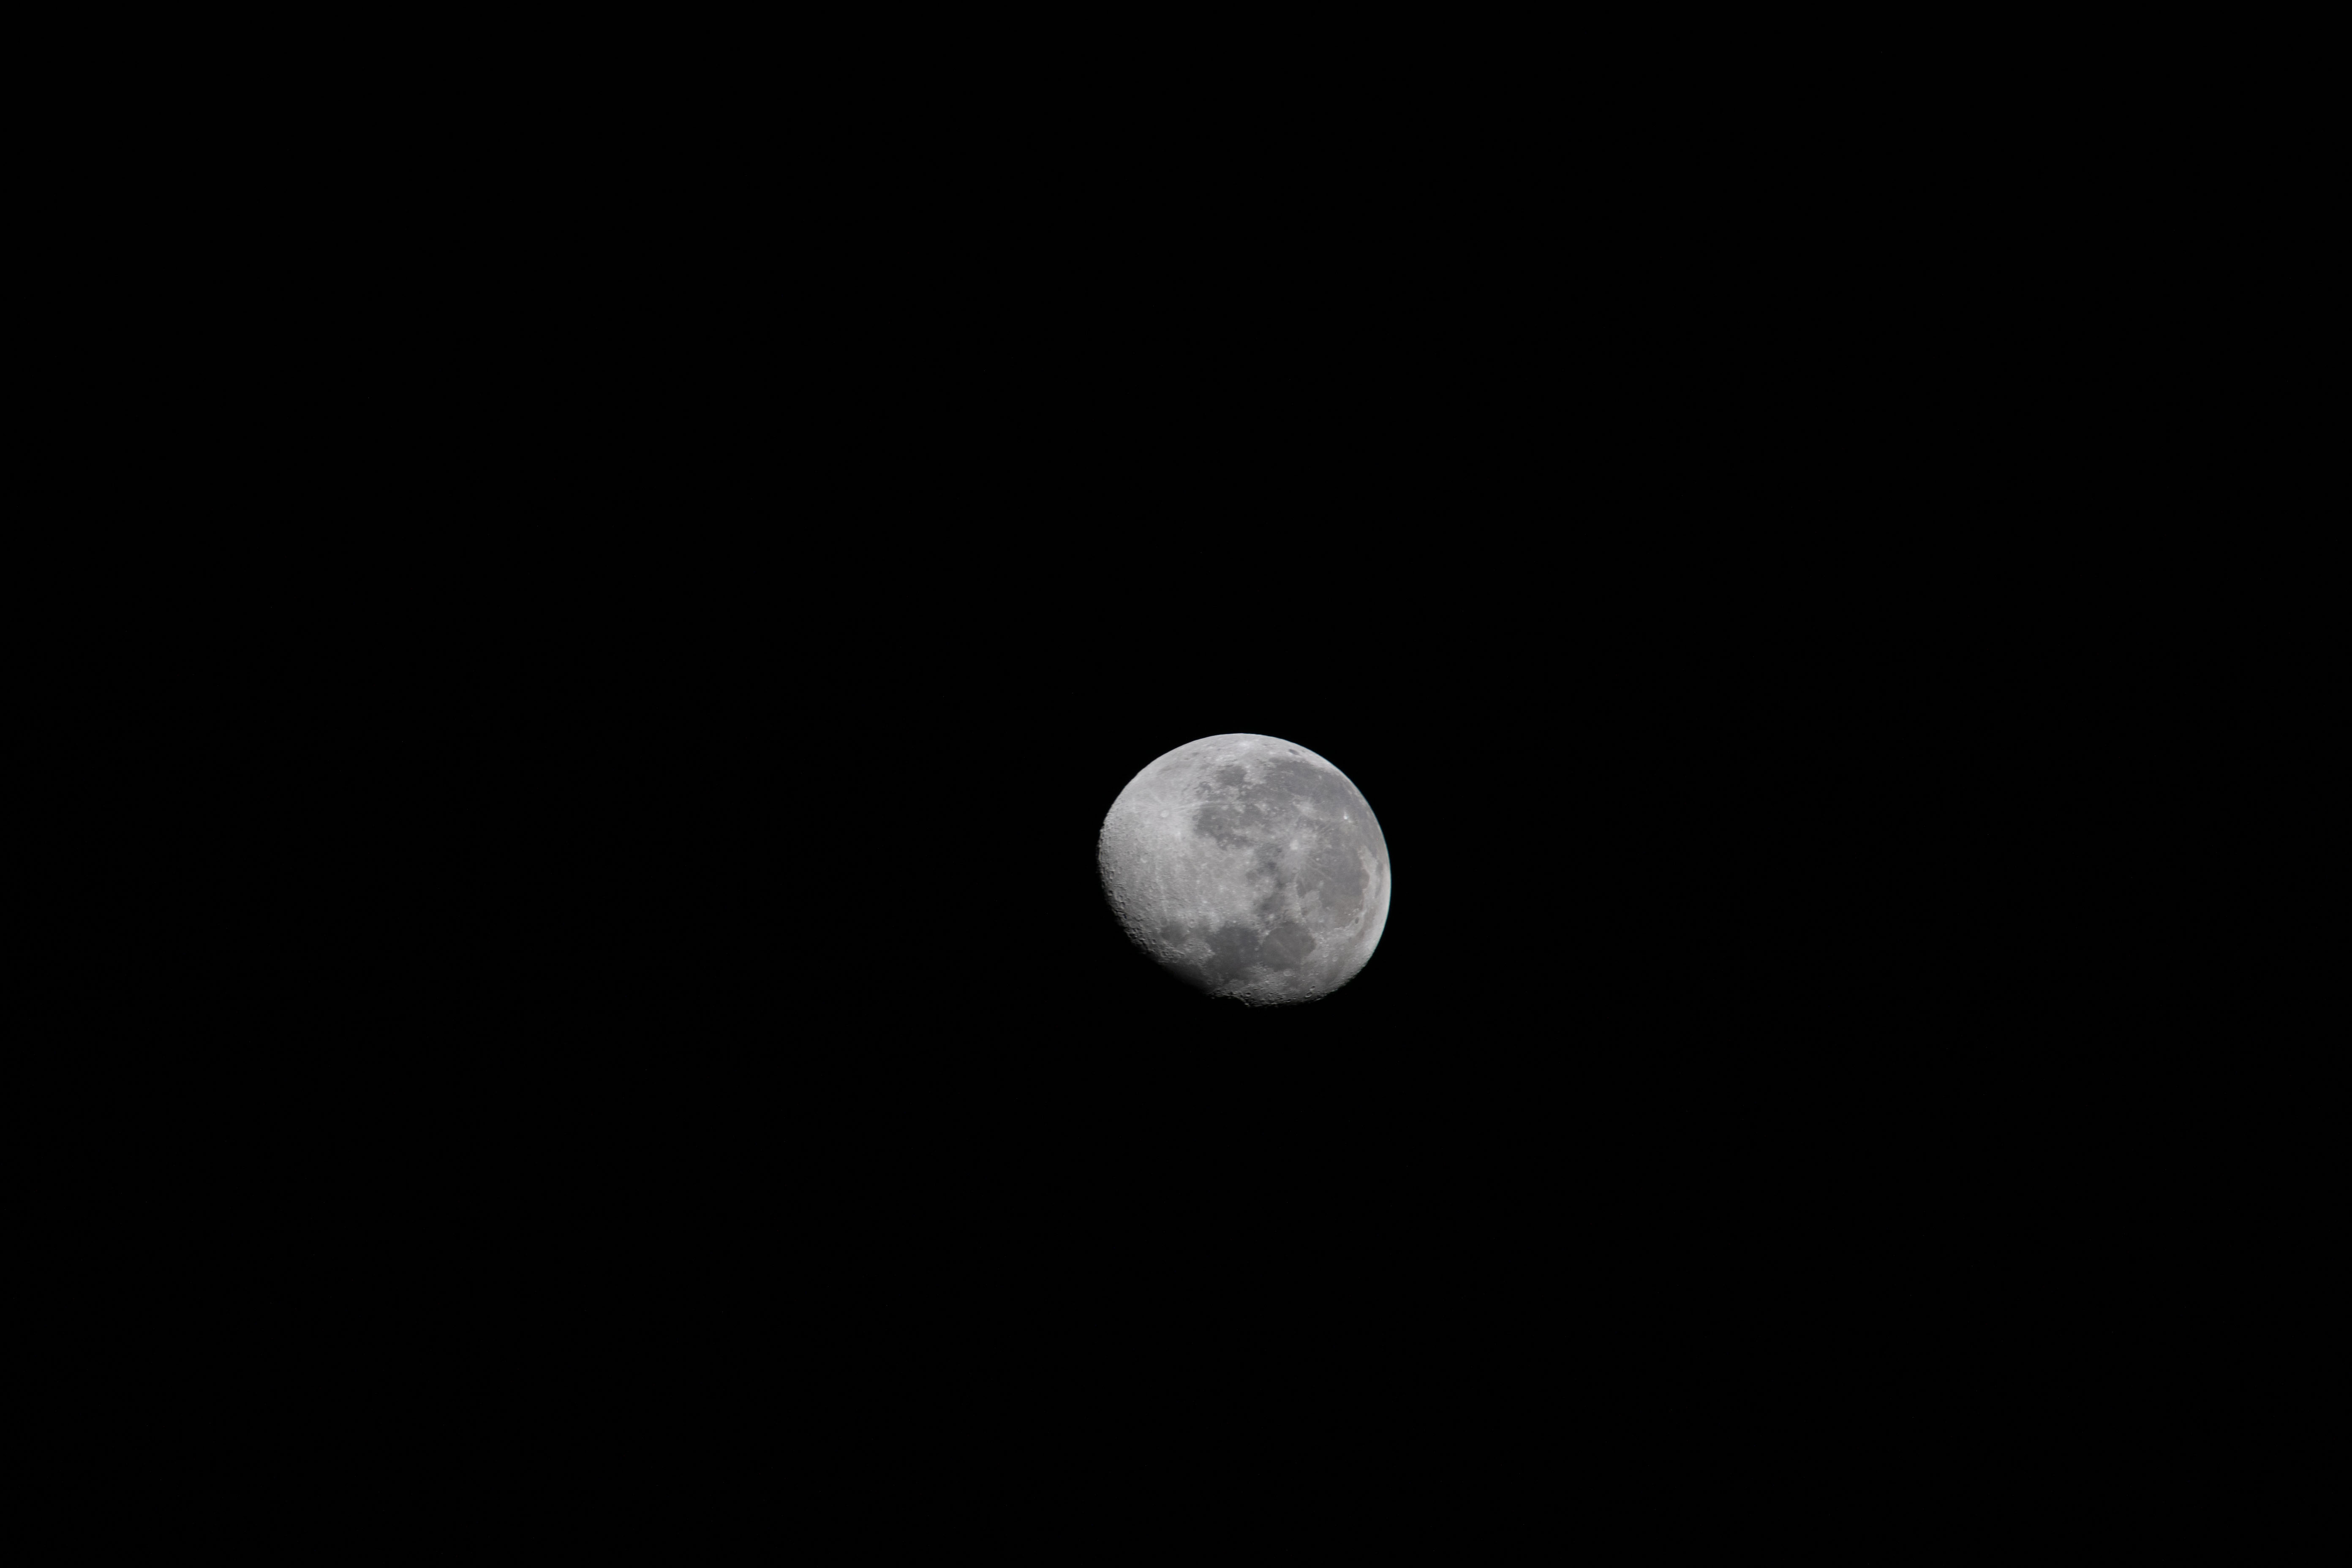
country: SPAIN
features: MOON
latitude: -11.1
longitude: -7.7
